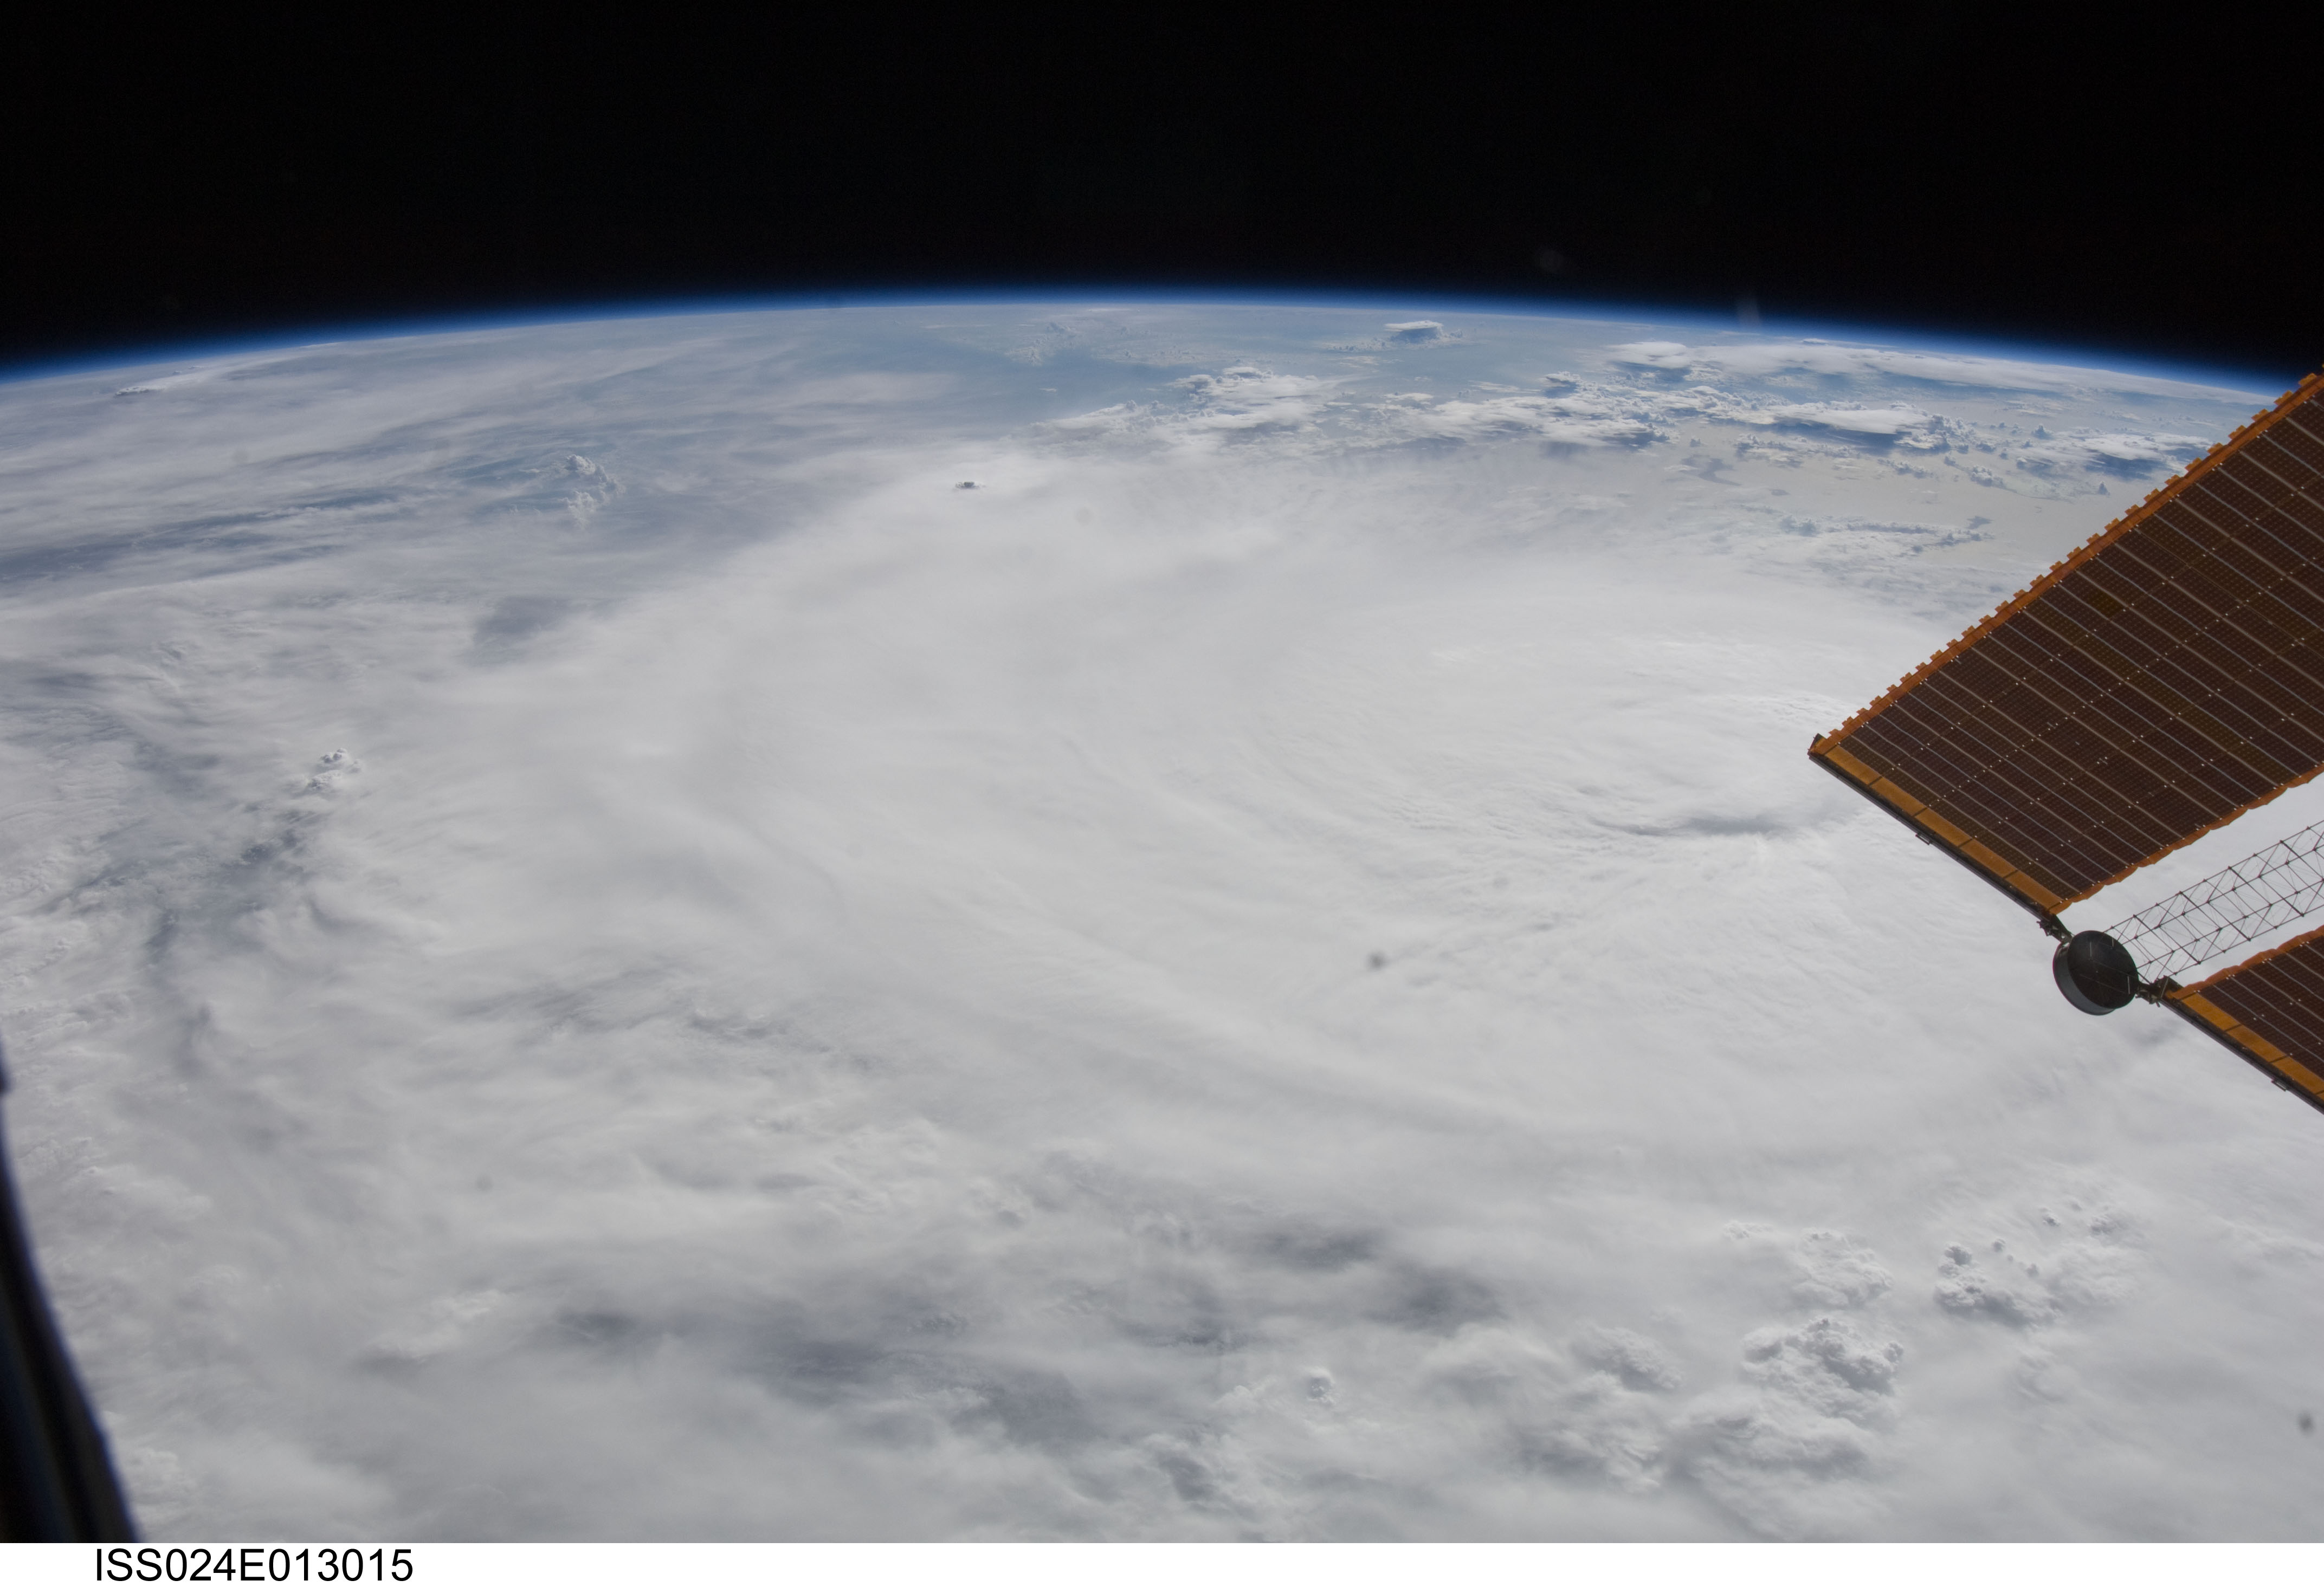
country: ATLANTIC OCEAN
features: PAN-HURRICANE EARL, SEA SURFACE, GLINT, ISS
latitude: 22.0
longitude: -69.0
